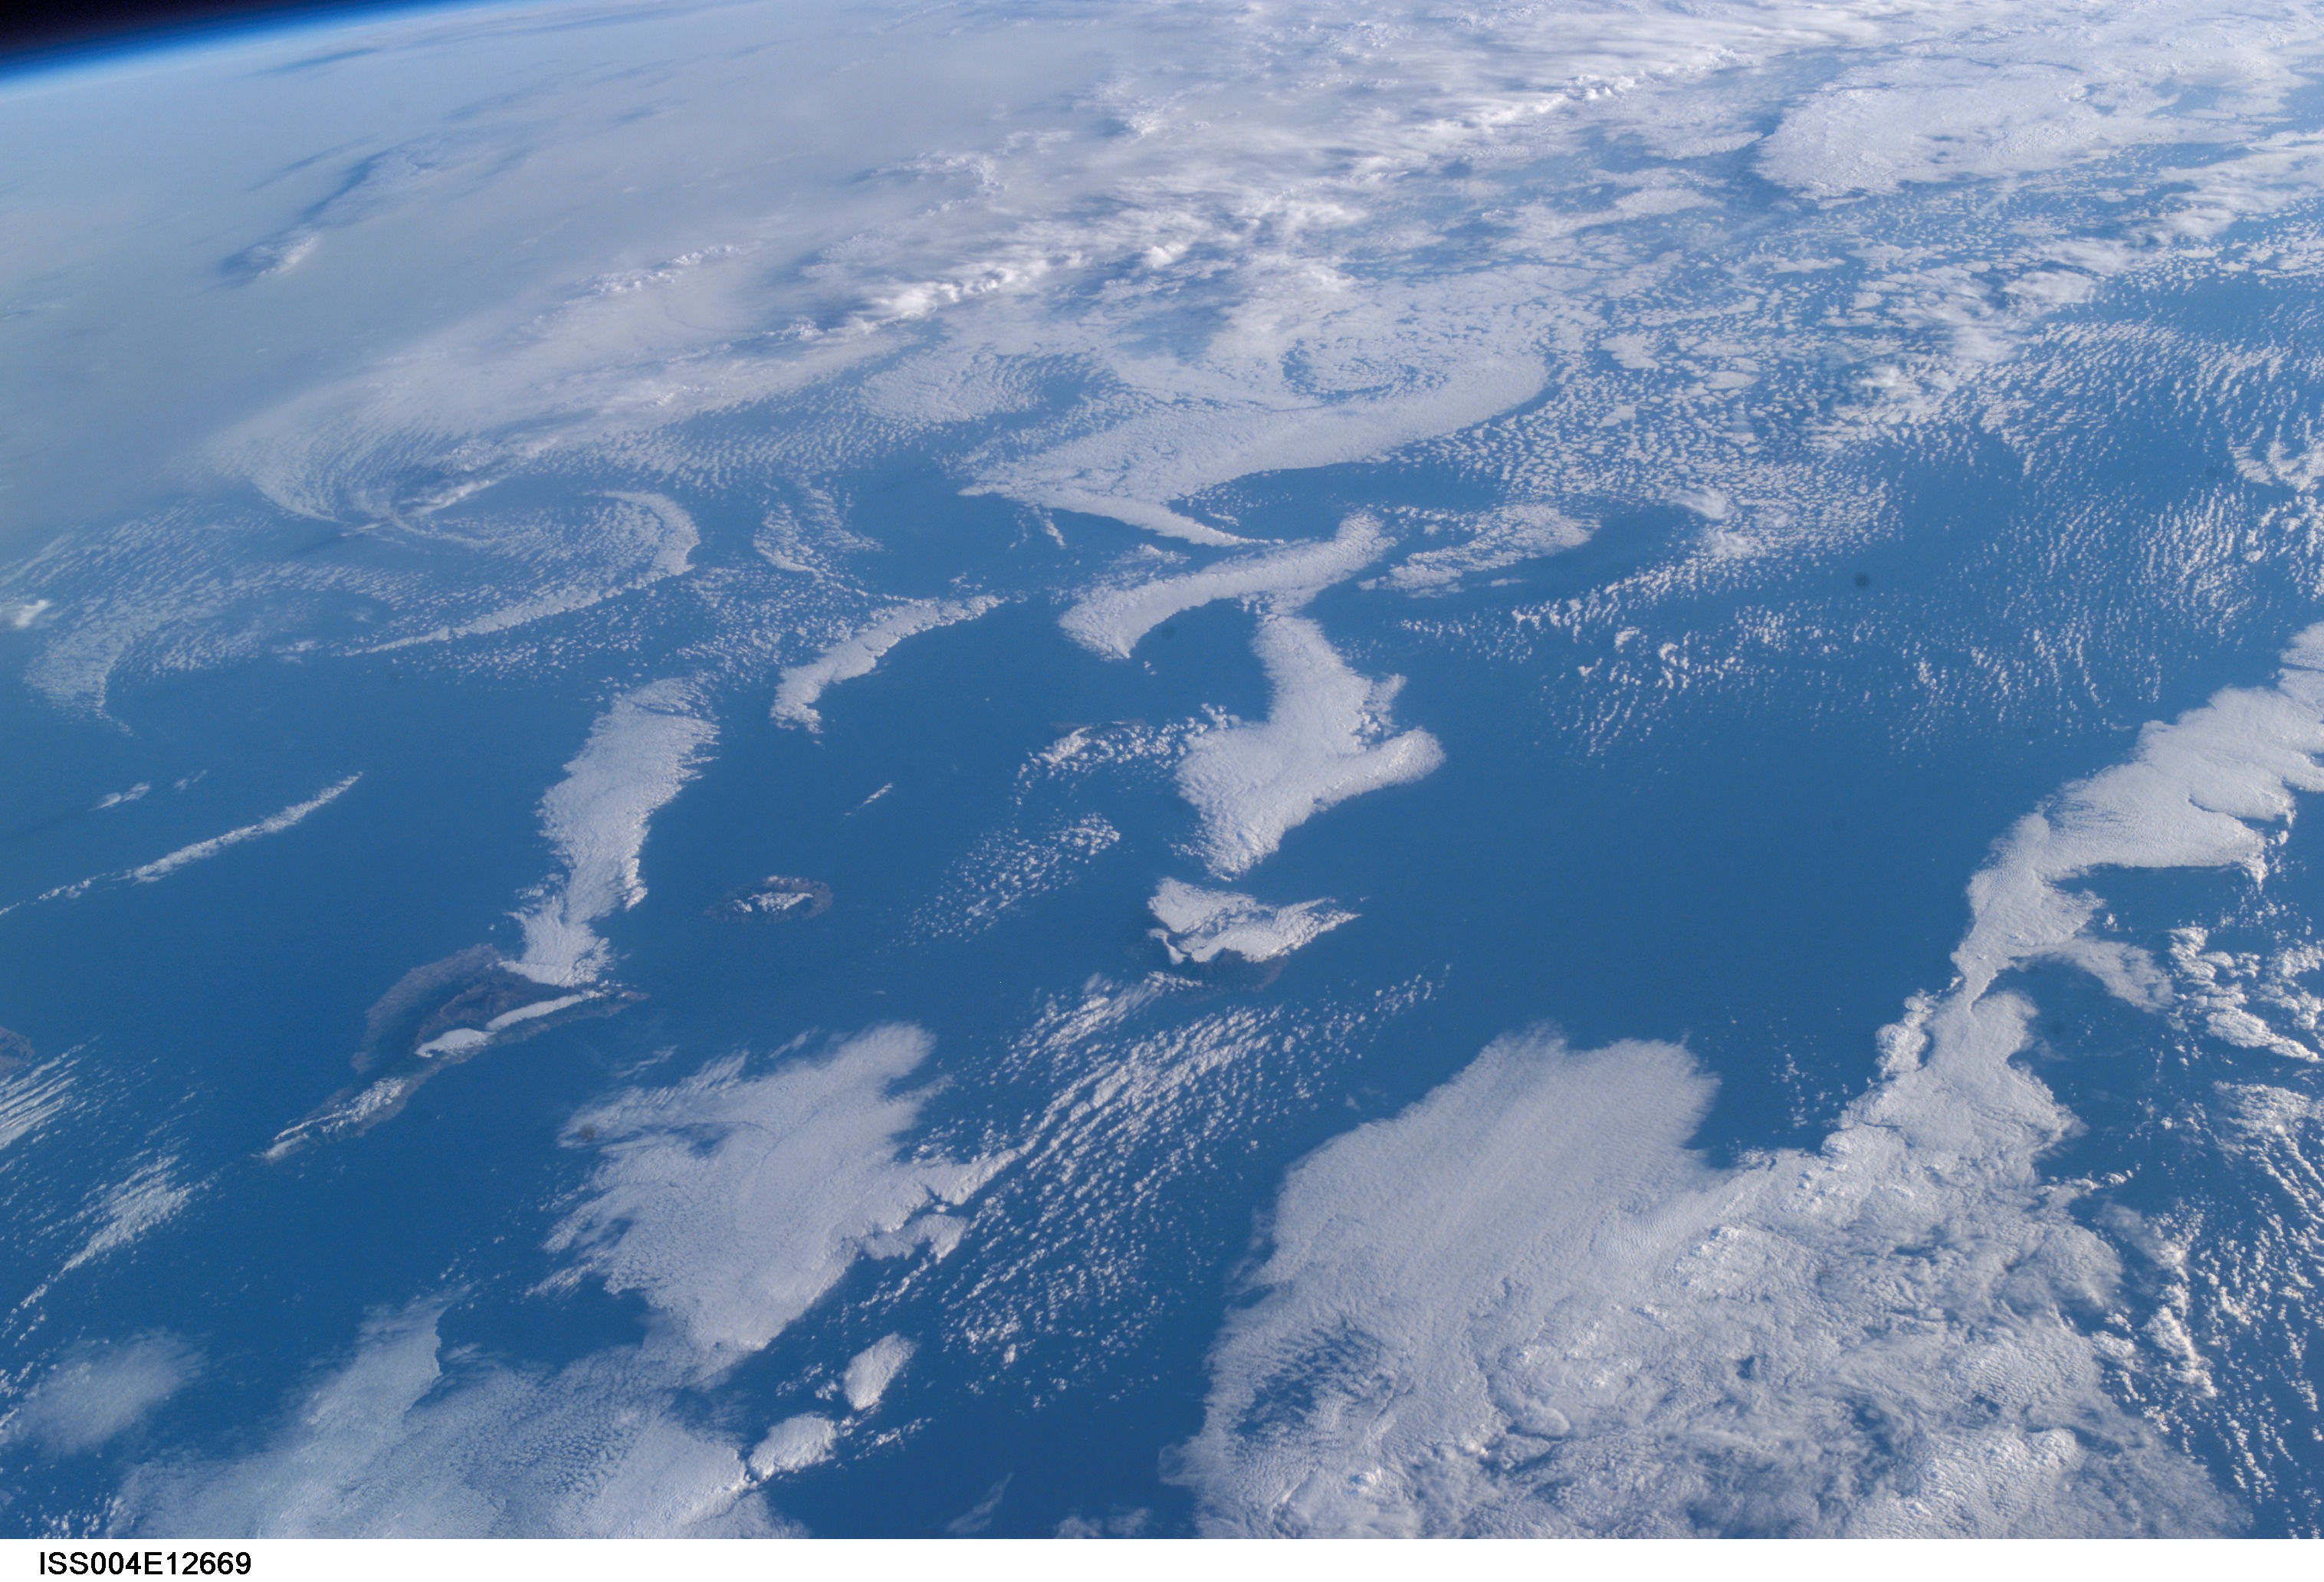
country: CANARY ISLANDS
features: PAN-TENERIFE, GOMERA
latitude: 28.0
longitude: -17.0
